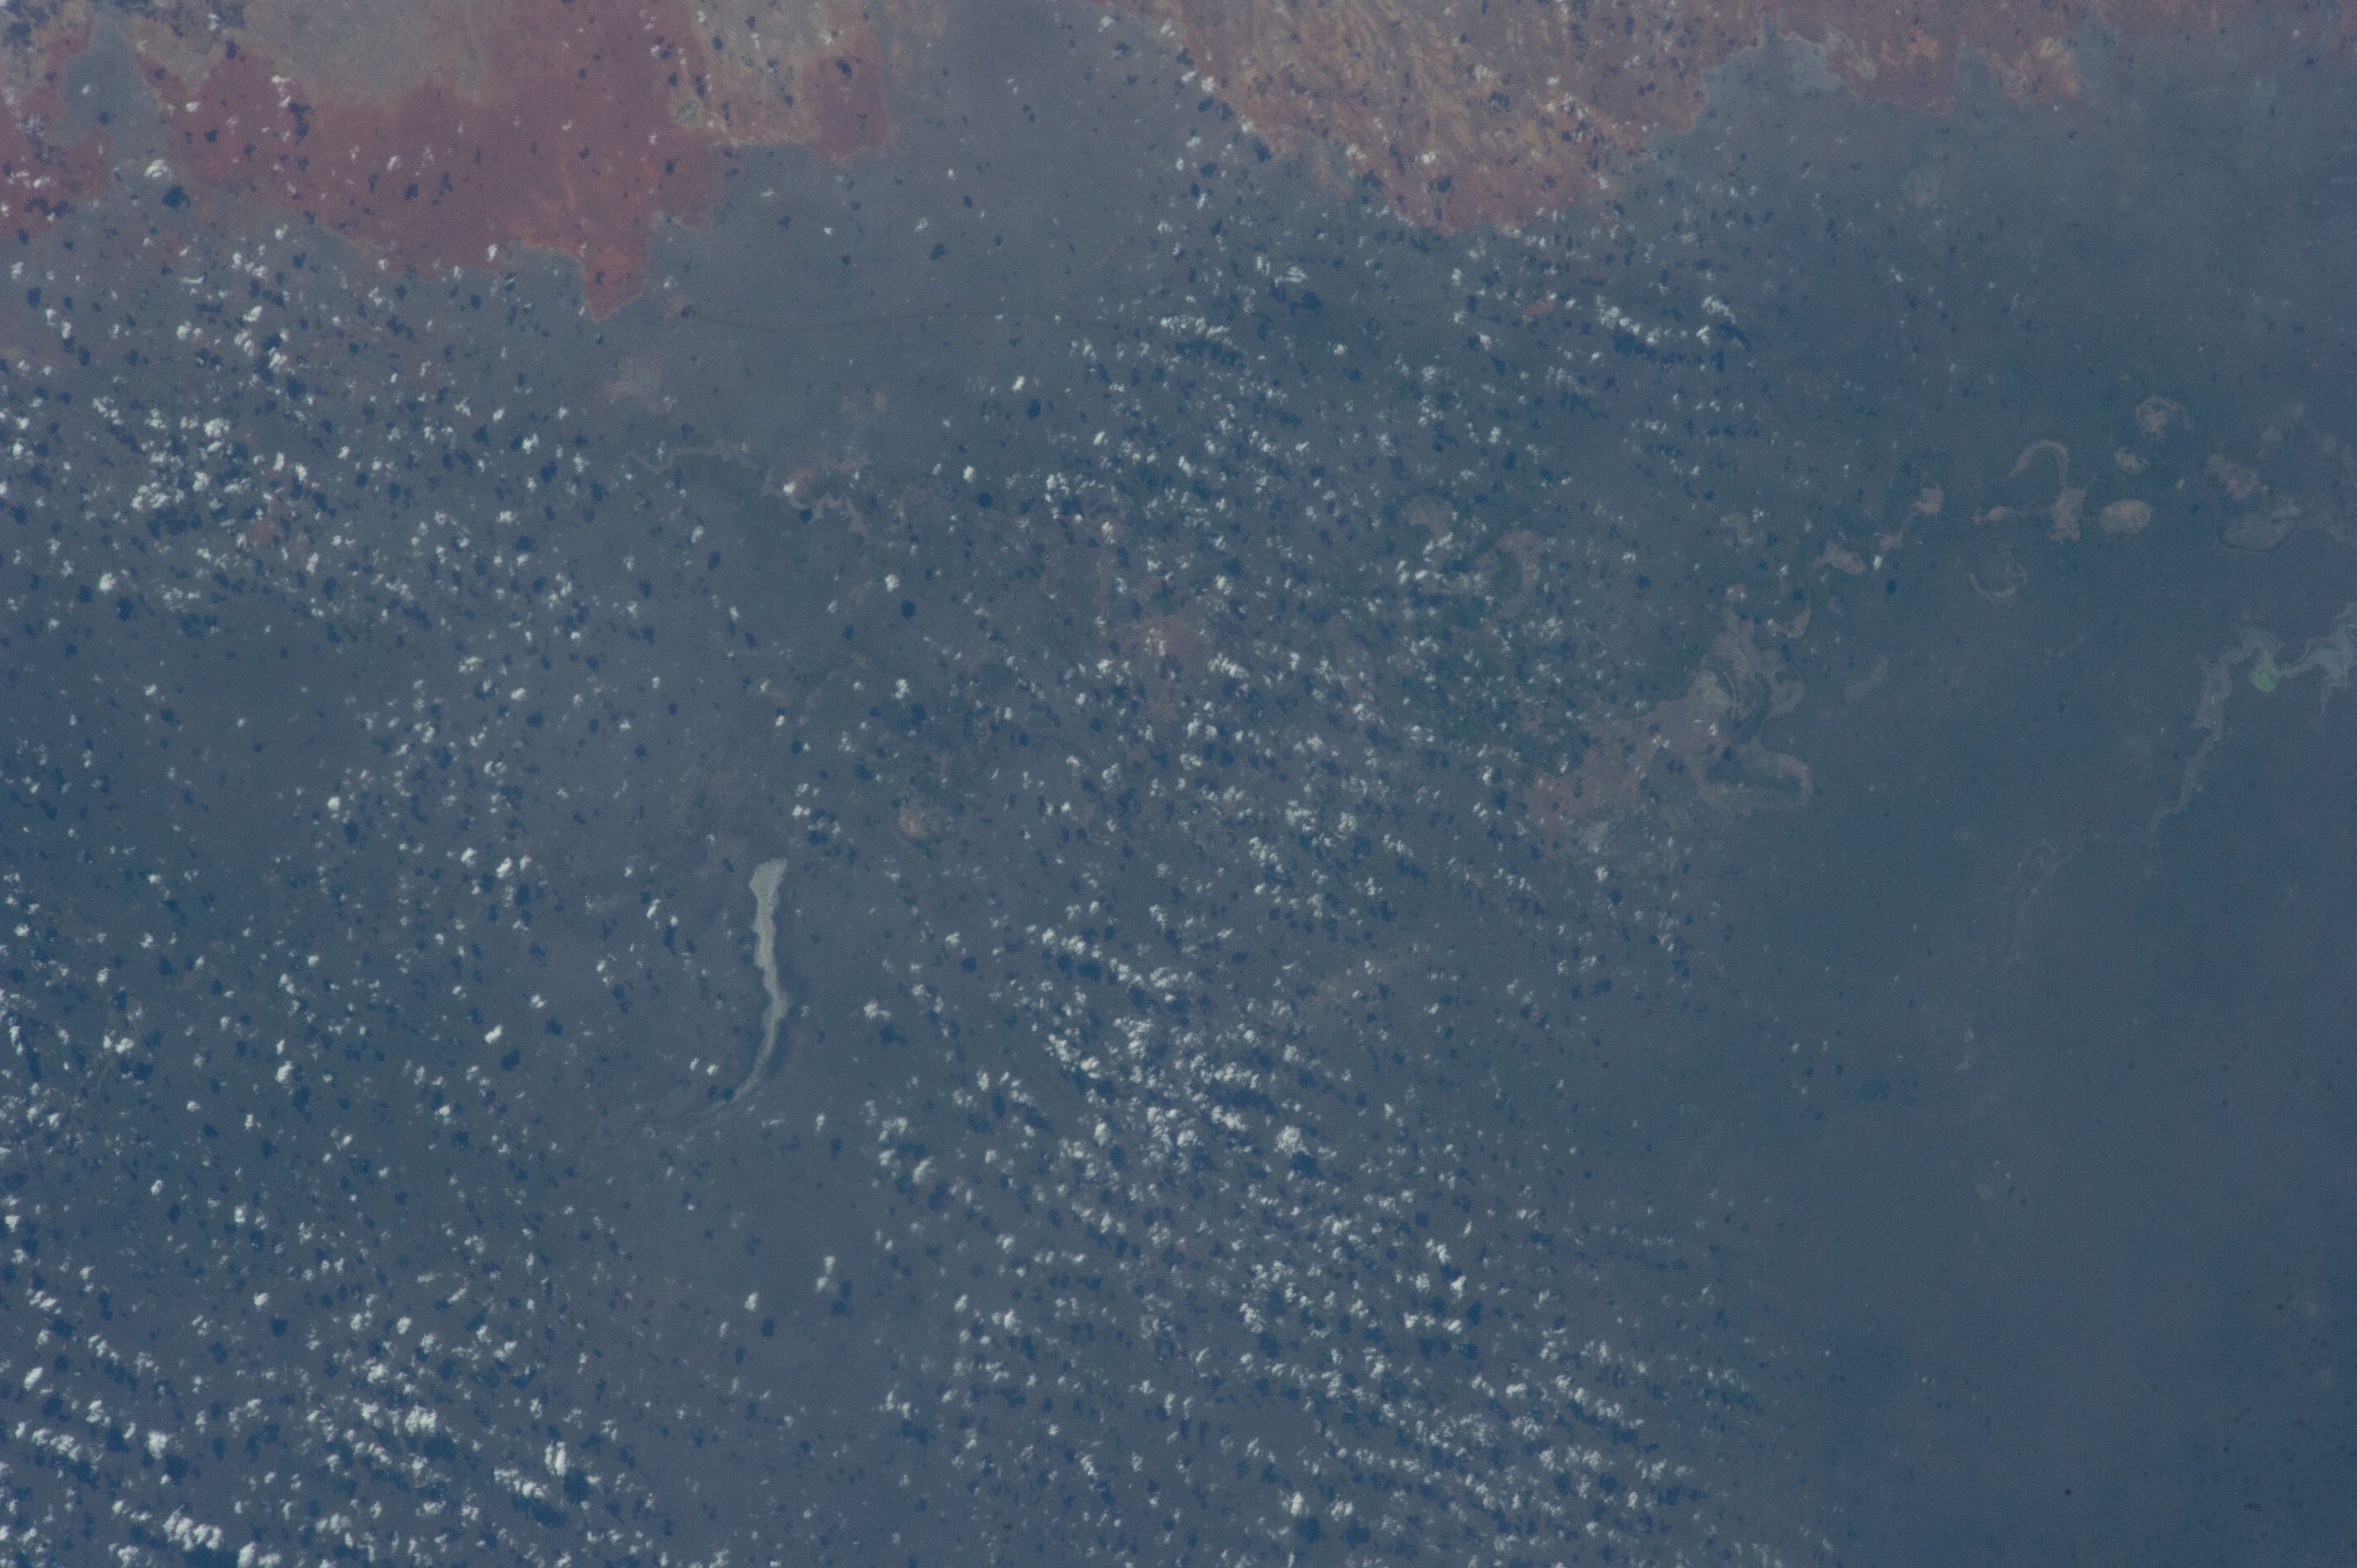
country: SOMALIA
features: SHEBELLE R. FLOODPLAIN, LAKE
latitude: 0.8
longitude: 43.1
